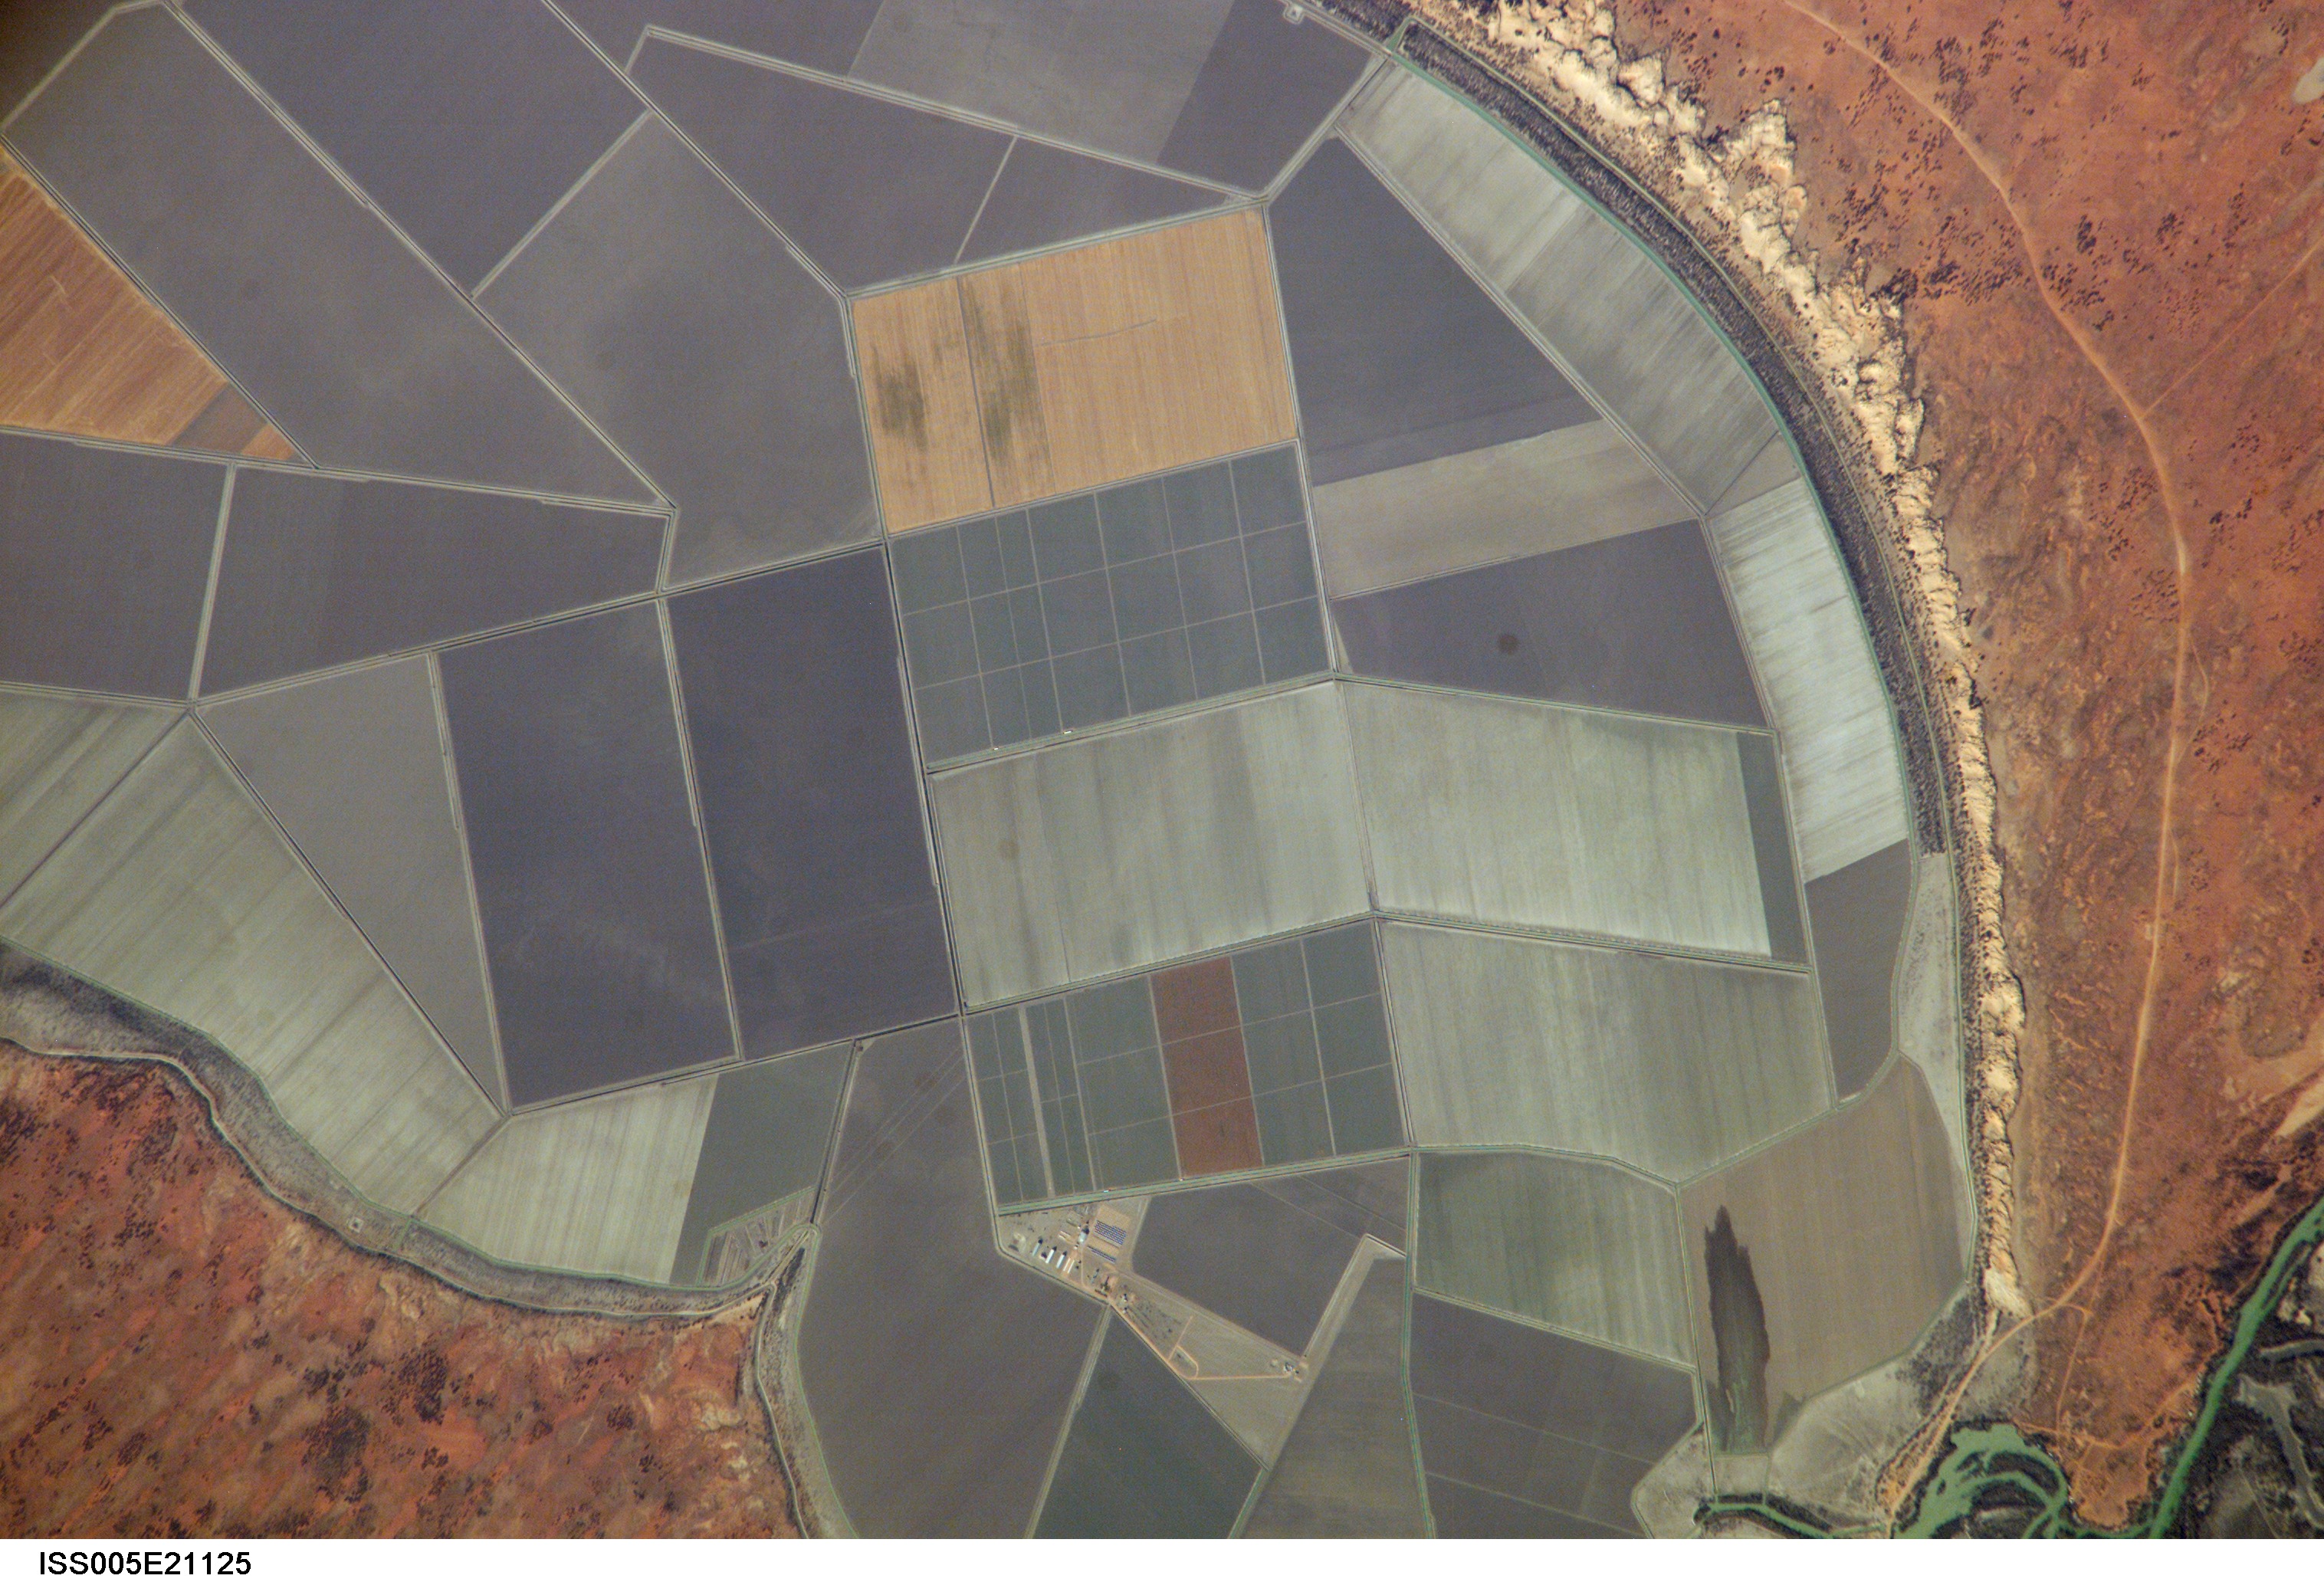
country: AUSTRALIA-NSW
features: LAKE TANDOU, AGRICULTURE
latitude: -32.5
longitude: 142.0
